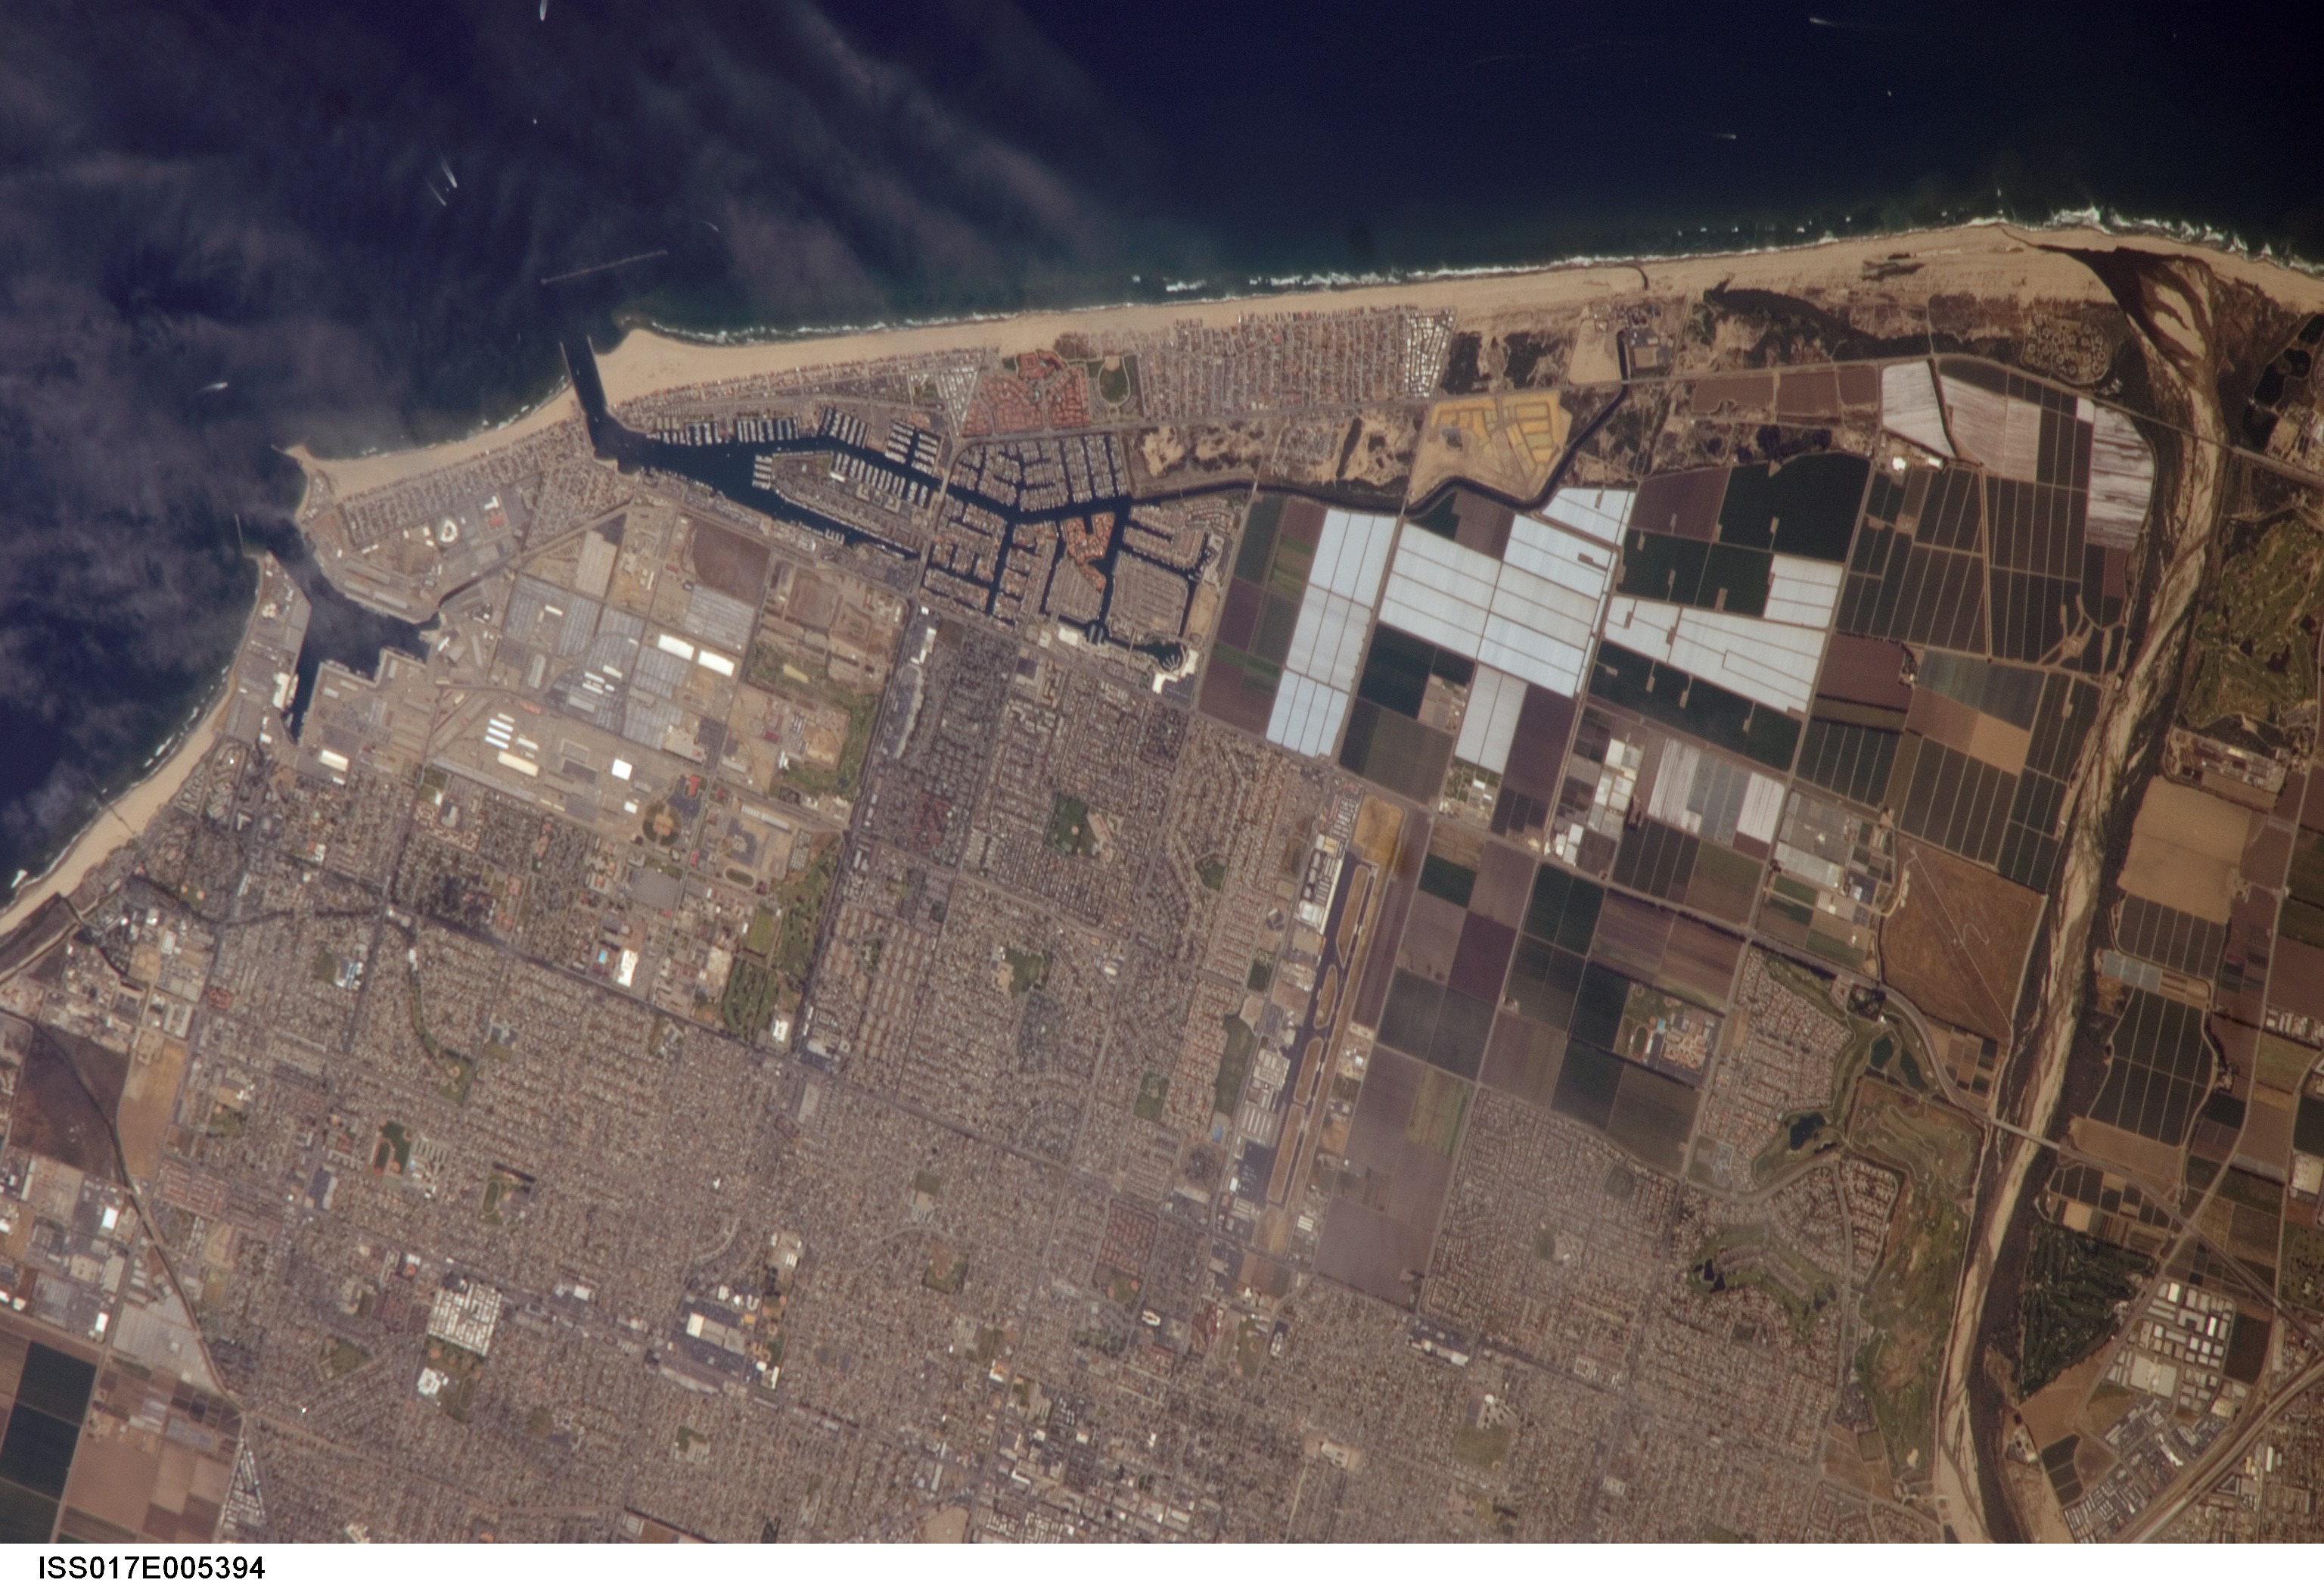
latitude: 34.2
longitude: -119.2
